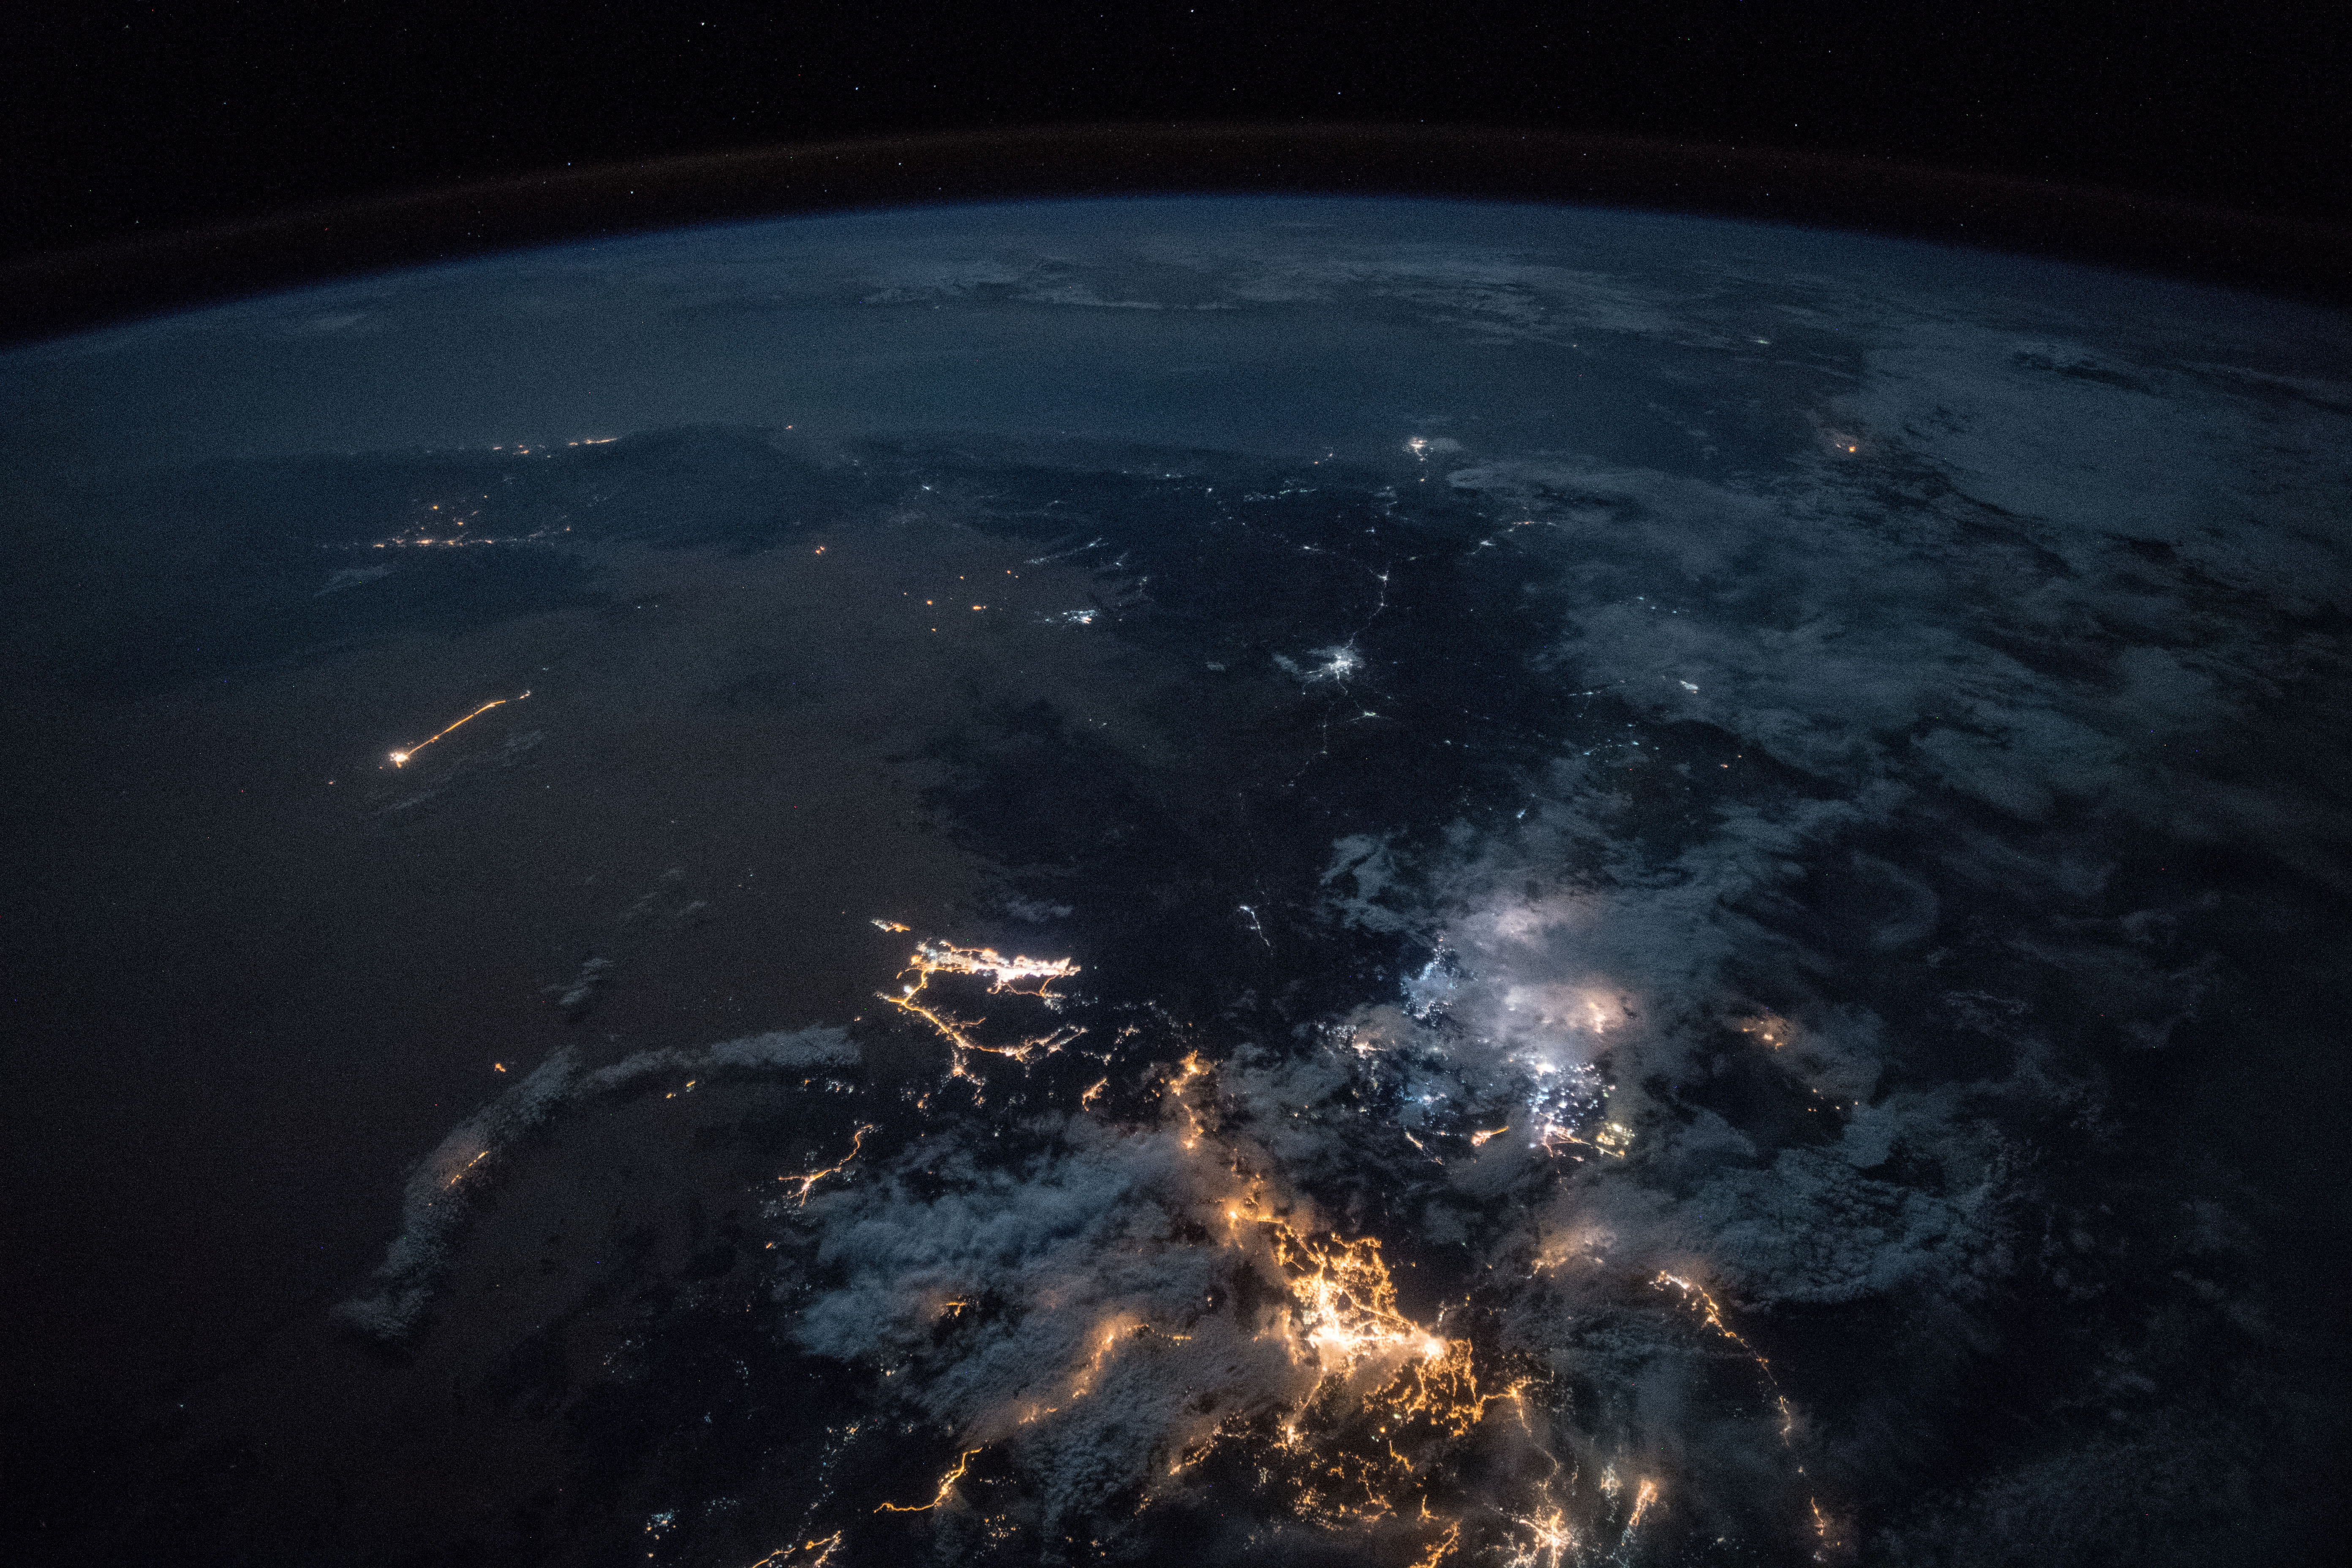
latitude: 16.6
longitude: 44.0
